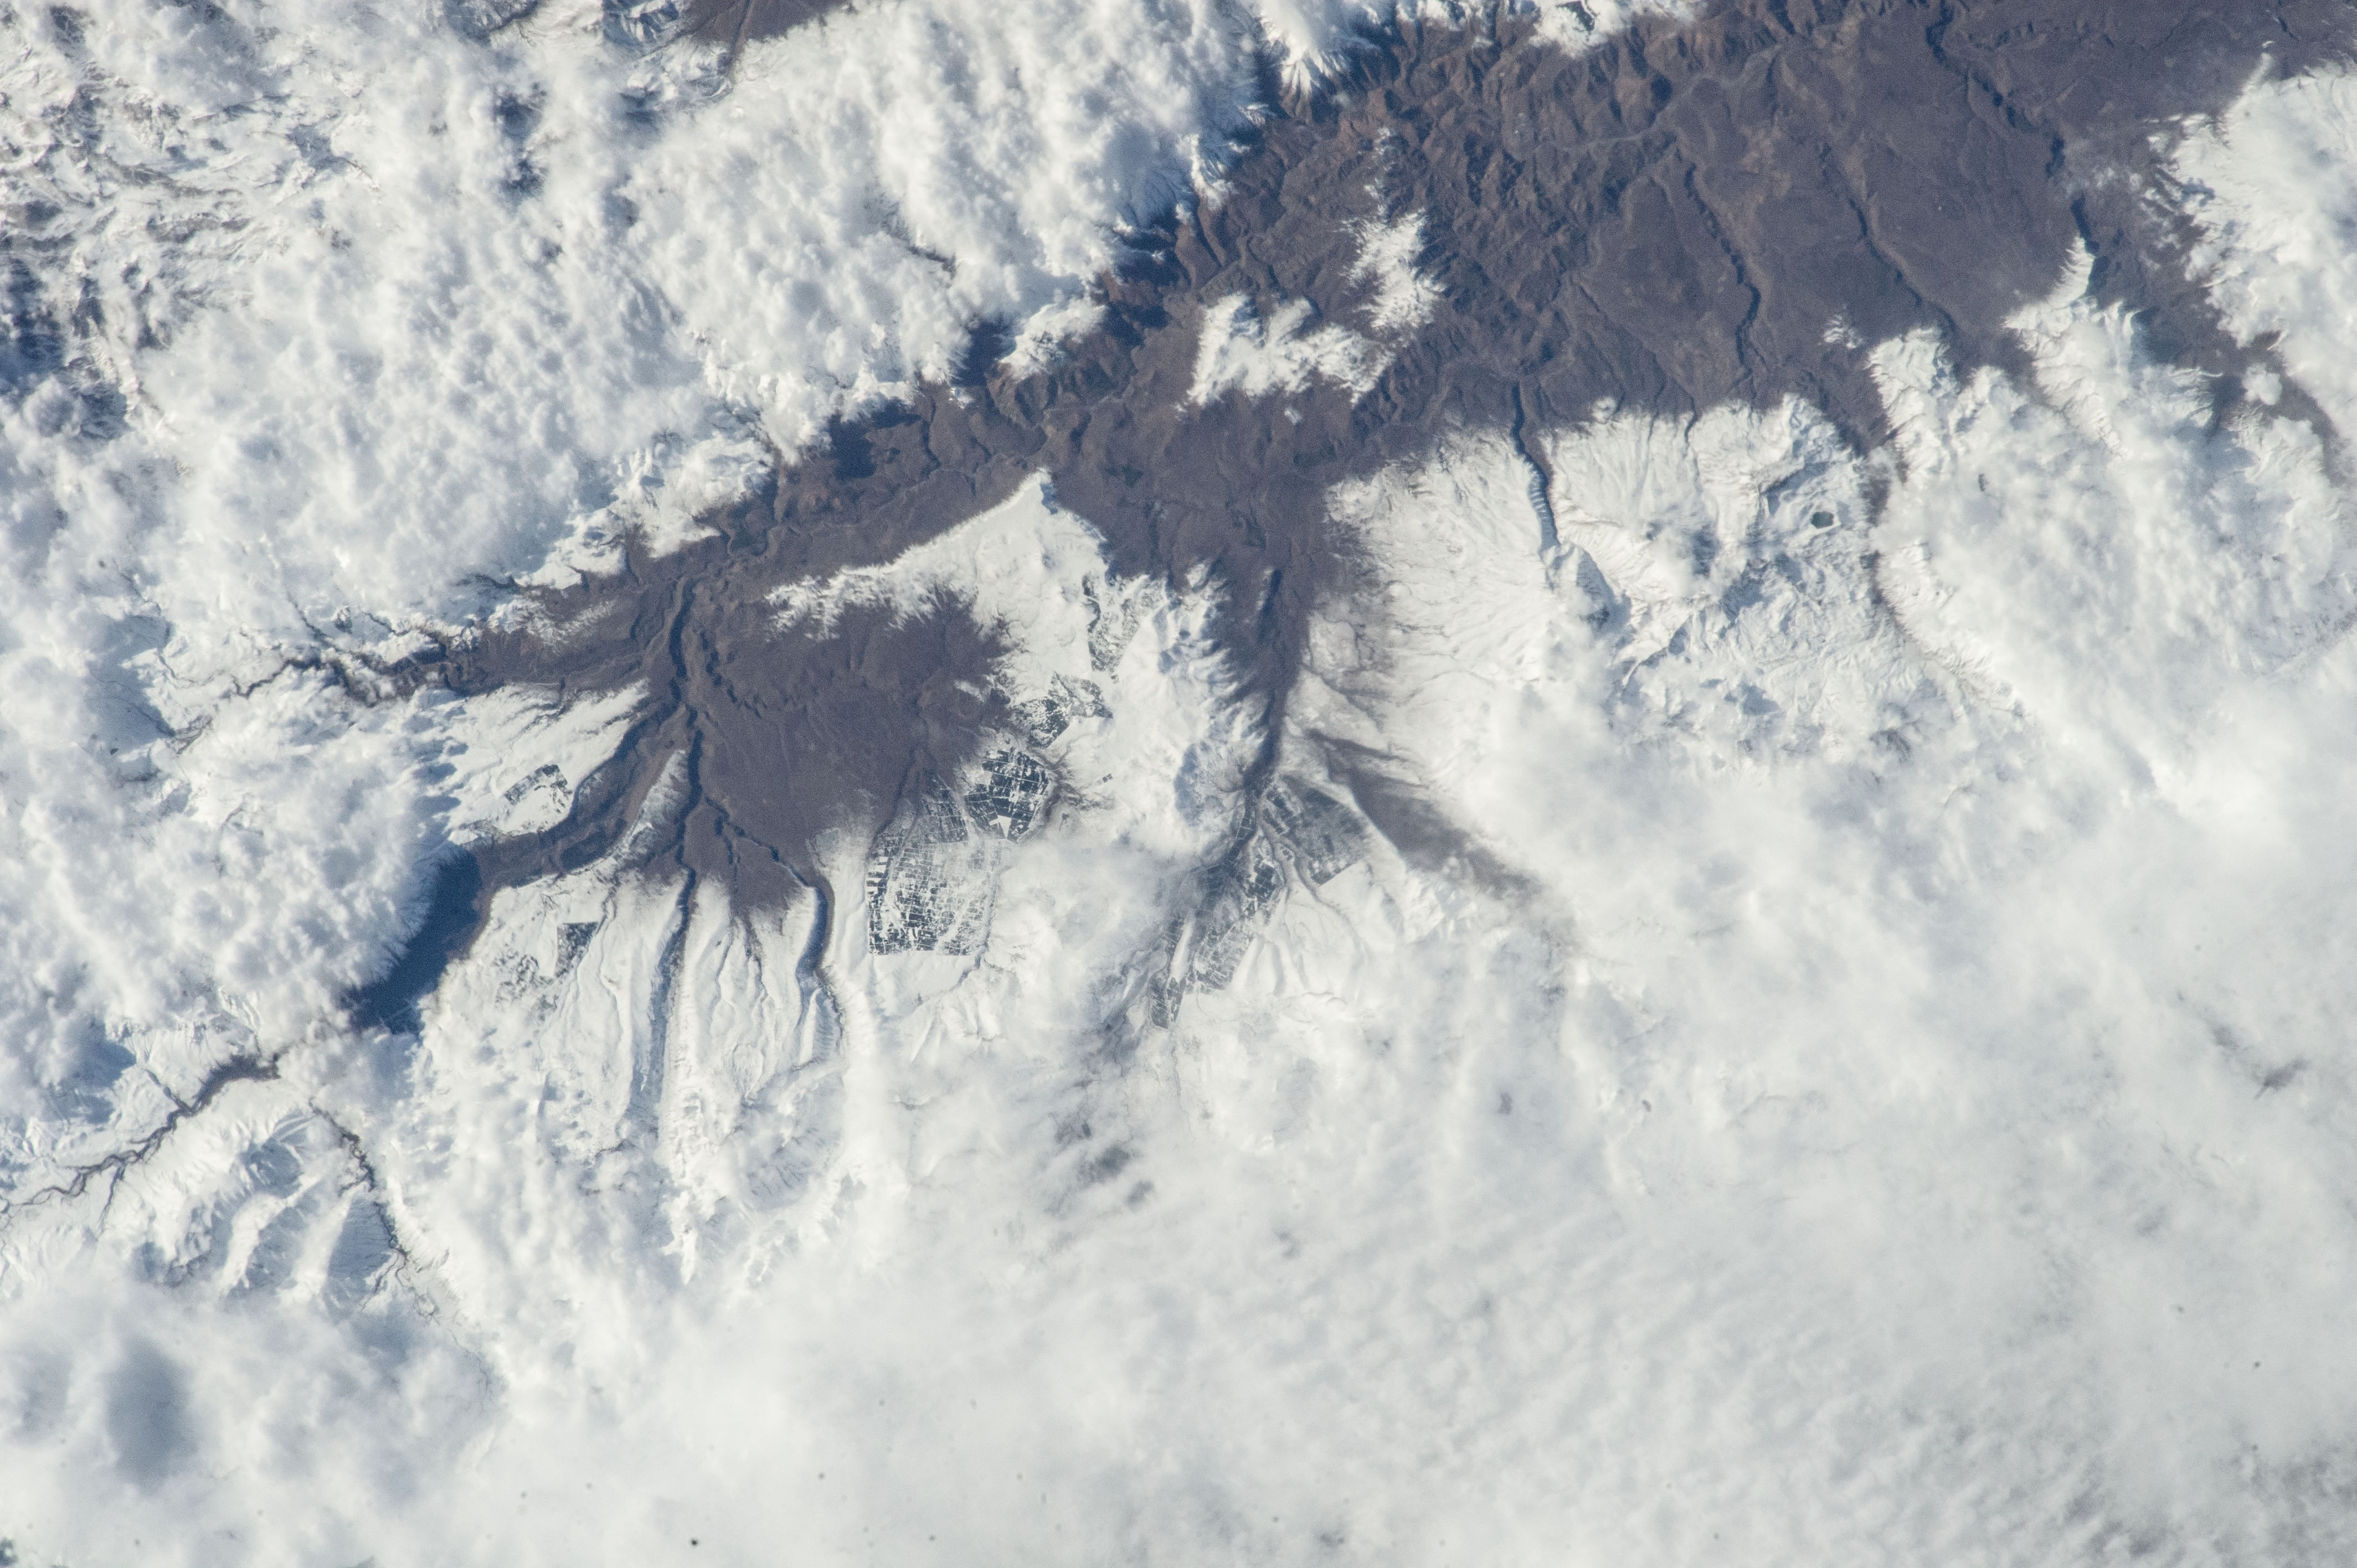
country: ARGENTINA
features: ANDEAN FOOTHILLS WITH SNOW, CANYON
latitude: -37.6
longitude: -70.8
